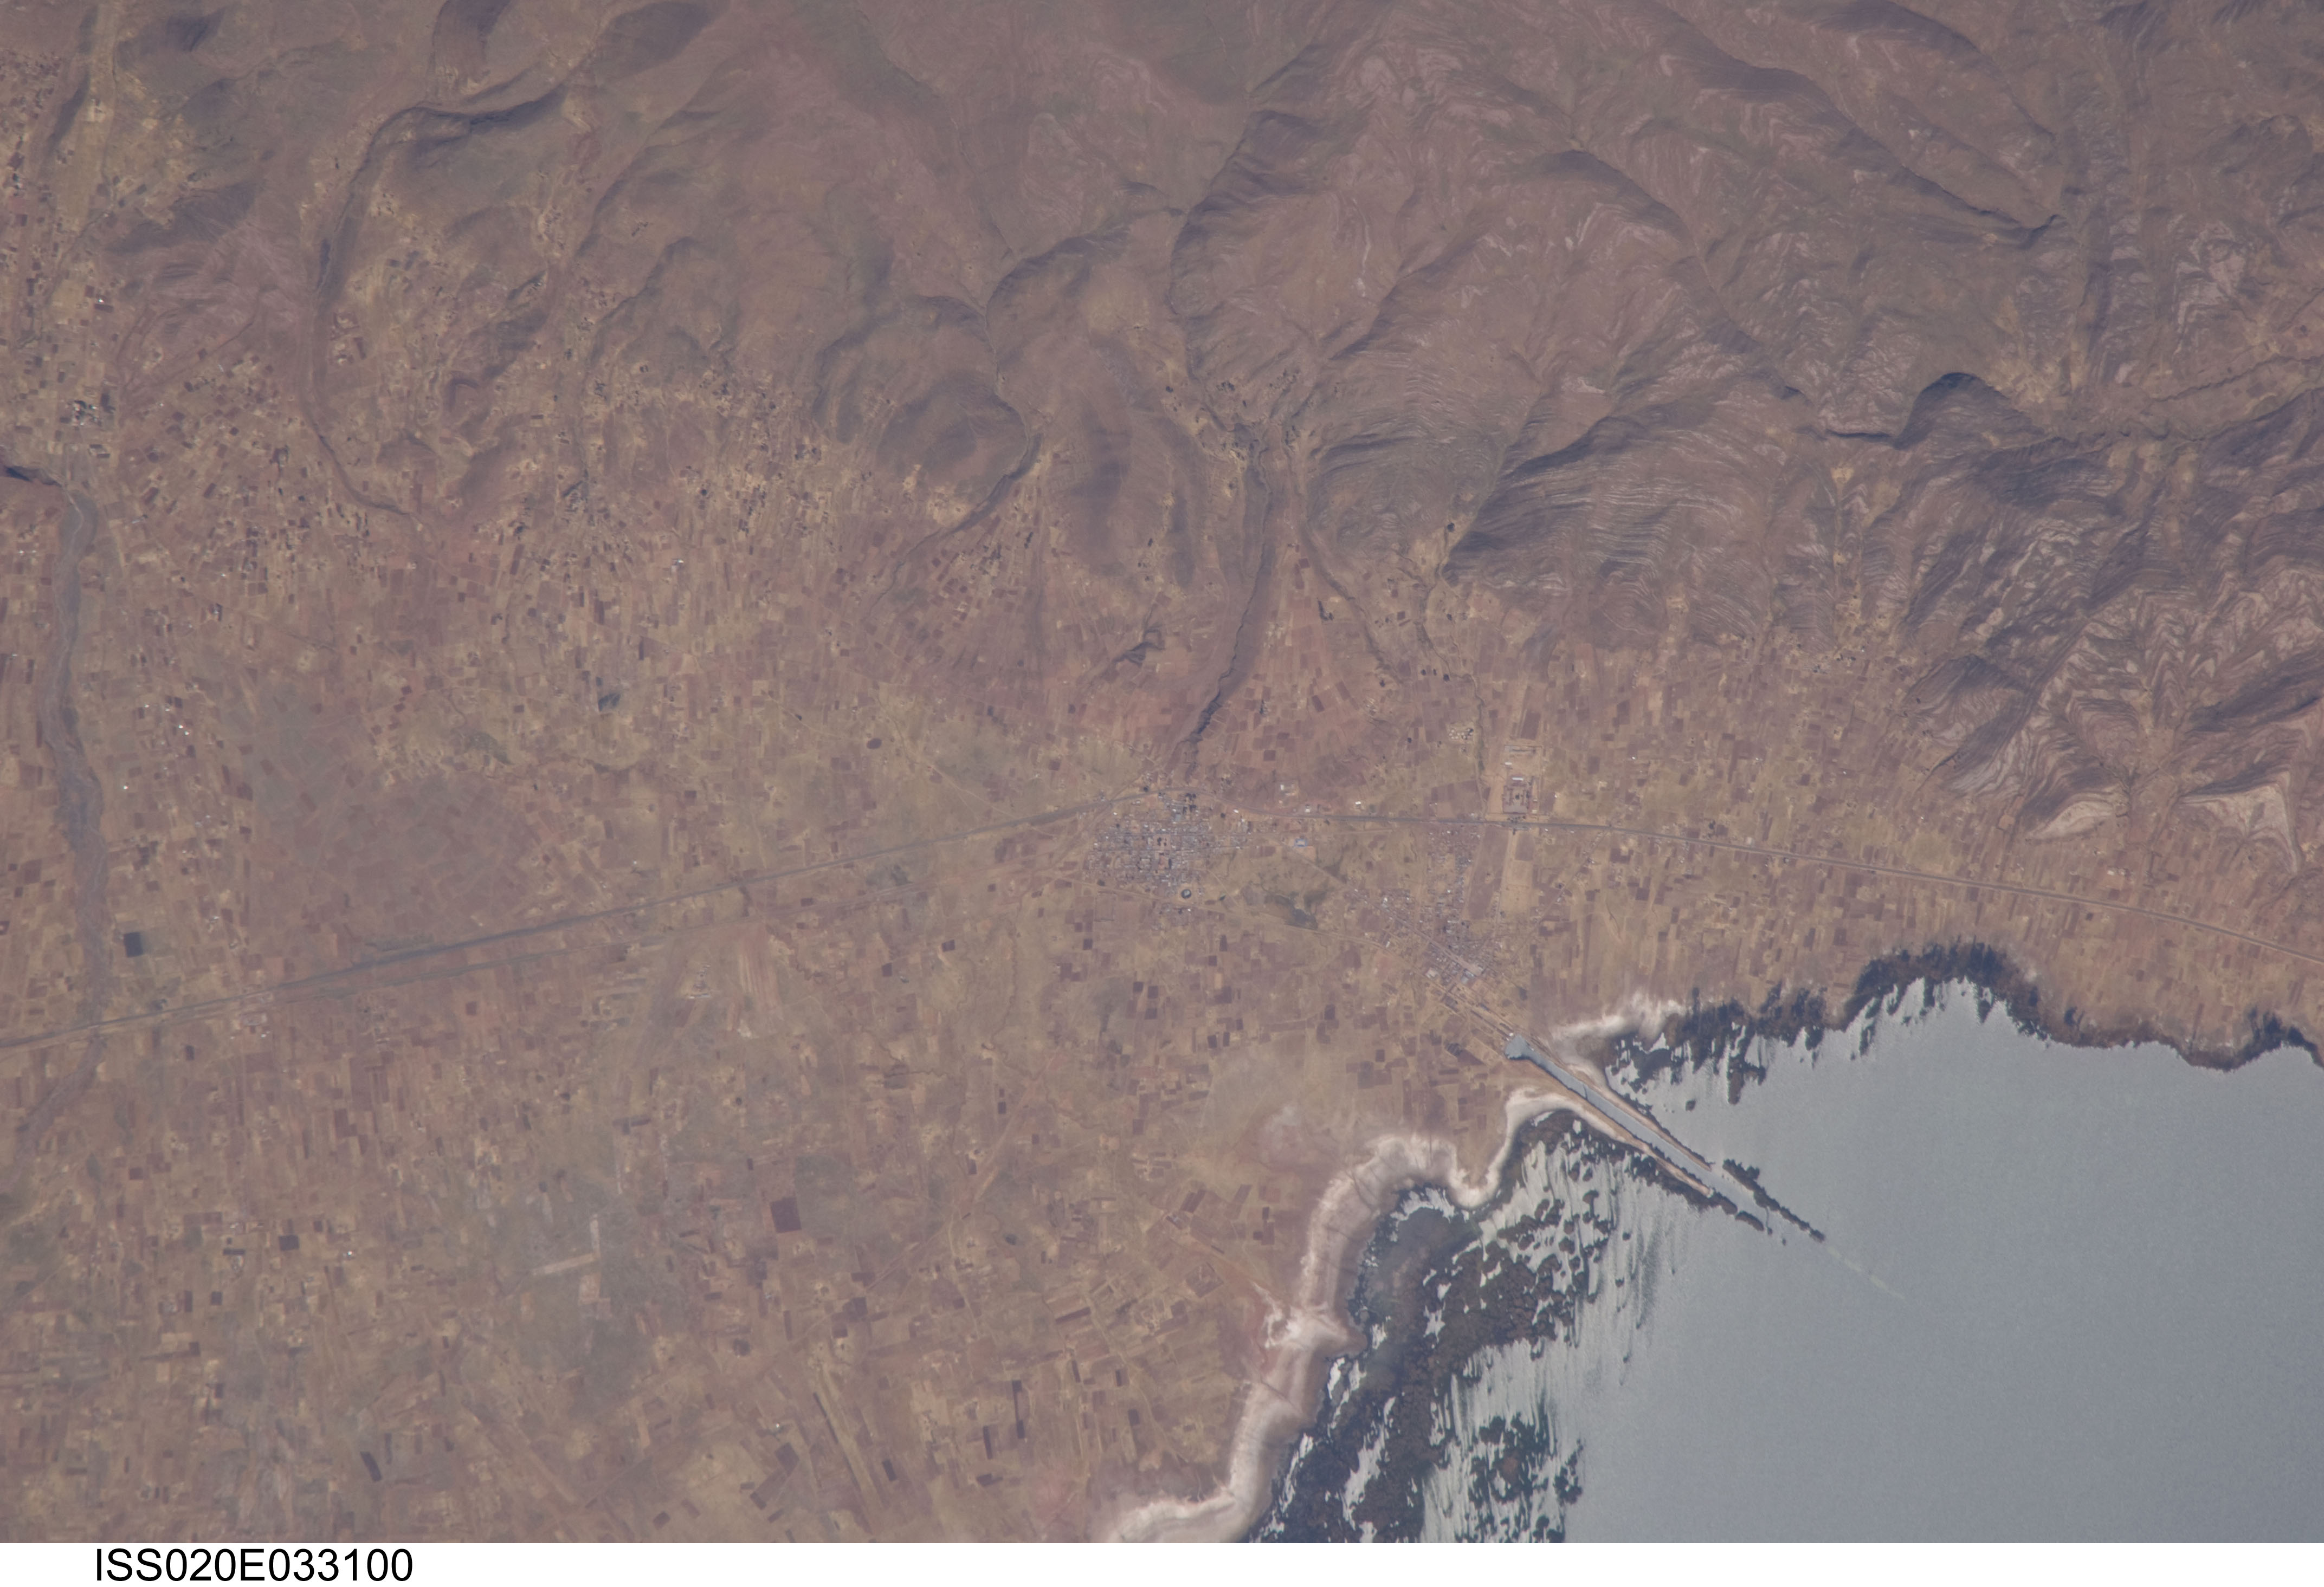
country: BOLIVIA
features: PAN AMERICAN HWY., L. TITICACA, GUAQUI
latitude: -16.6
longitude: -68.8
